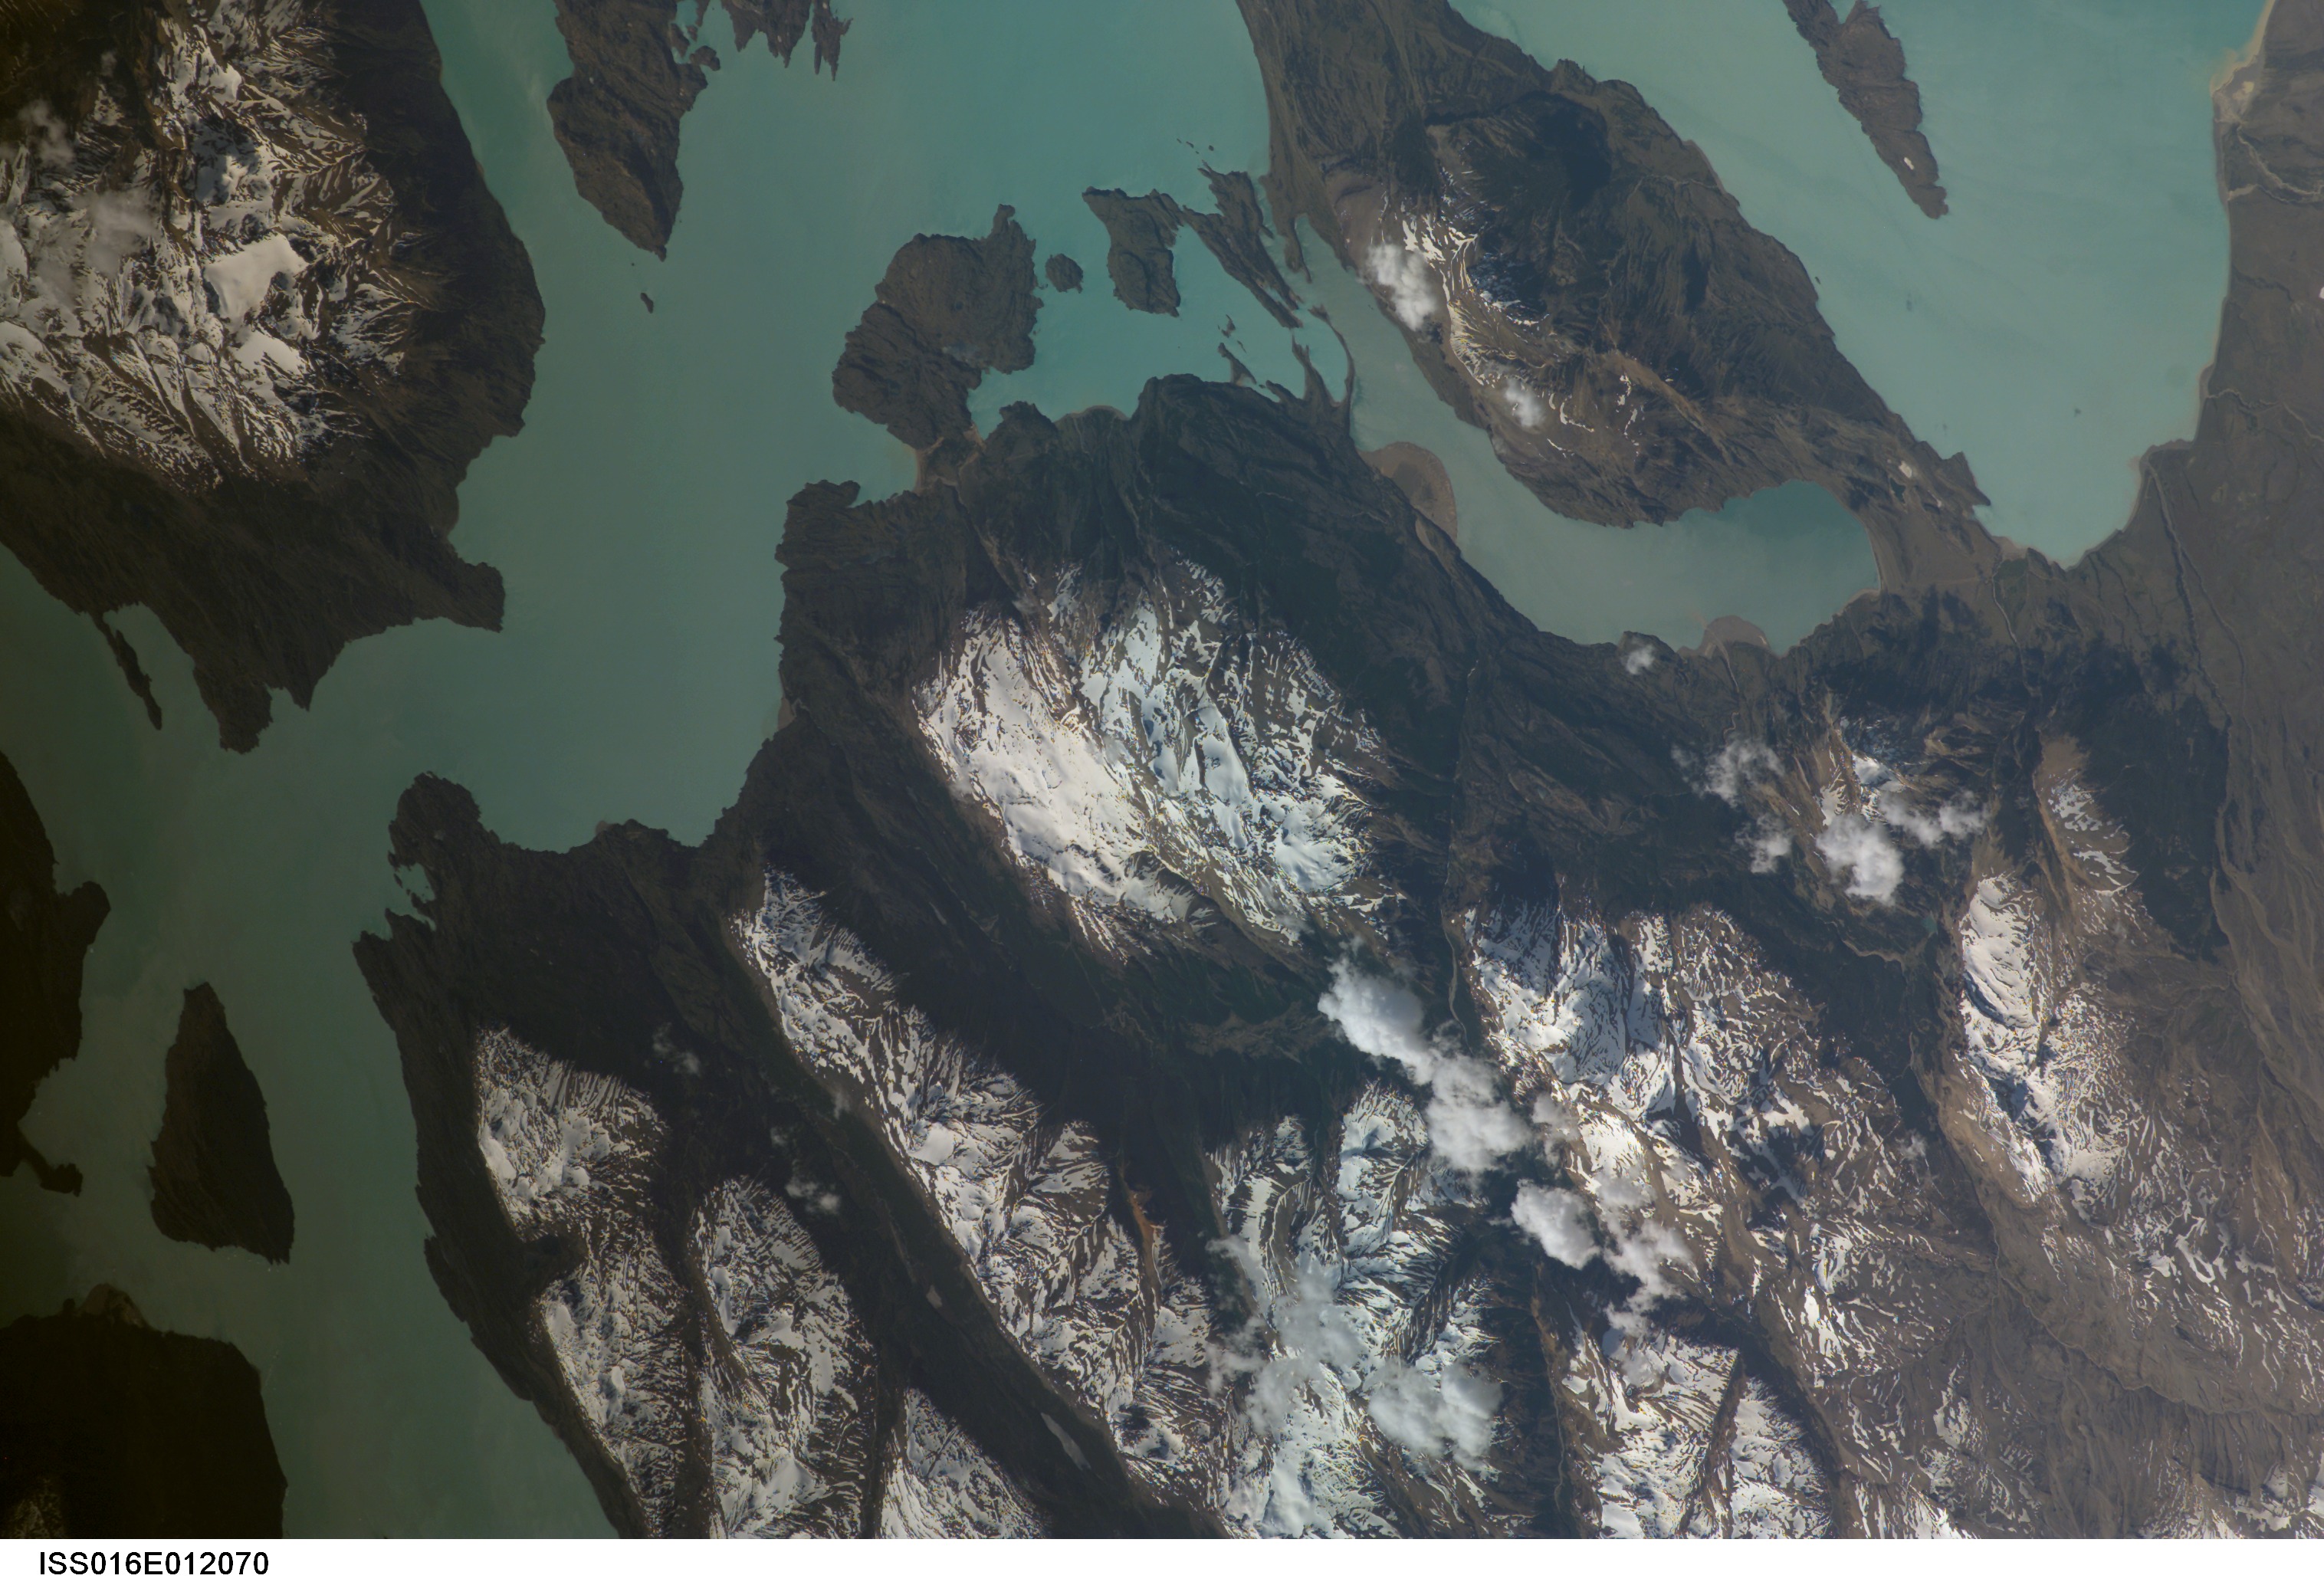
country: ARGENTINA
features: BORDER OF CHILE AND ARGENTINA,SAN MARTIN LAKE,RAVINES
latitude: -49.0
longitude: -72.7
